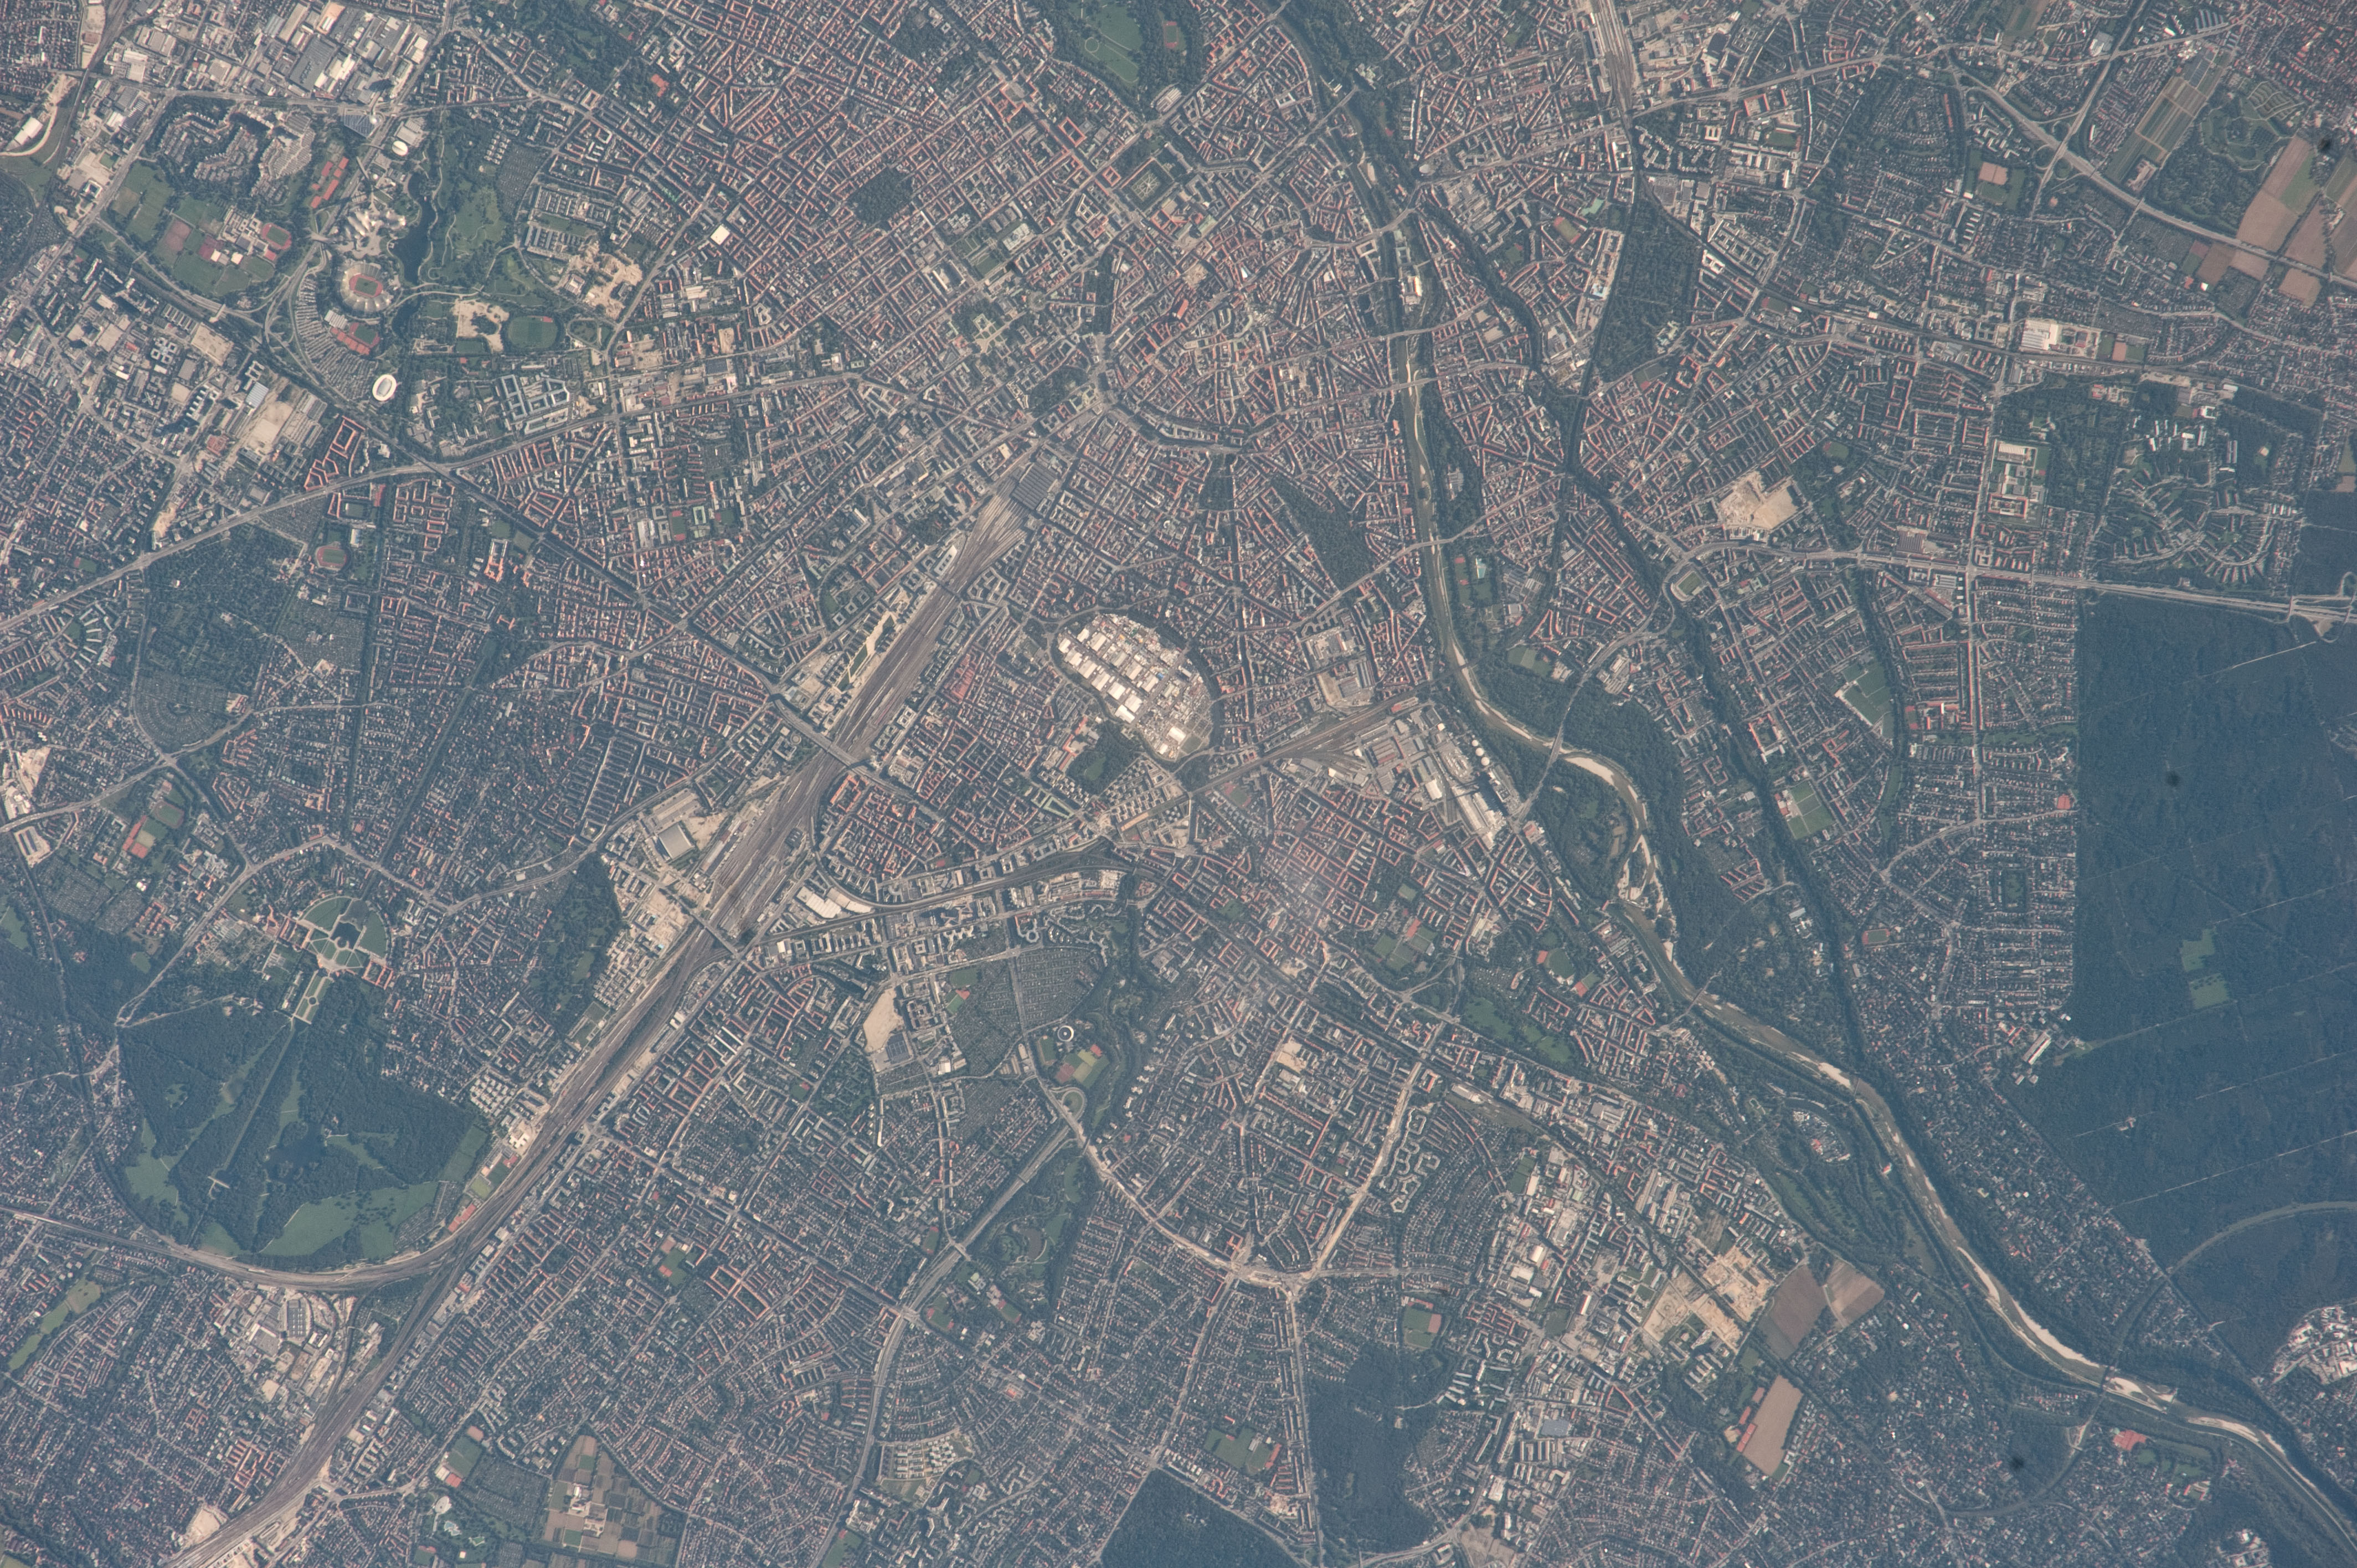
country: GERMANY
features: THERESIENWIESE, OKTOBERFEST SITE, CENTRAL MUNICH, ISAR R., NYMPHENBURG
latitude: 48.1
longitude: 11.6
